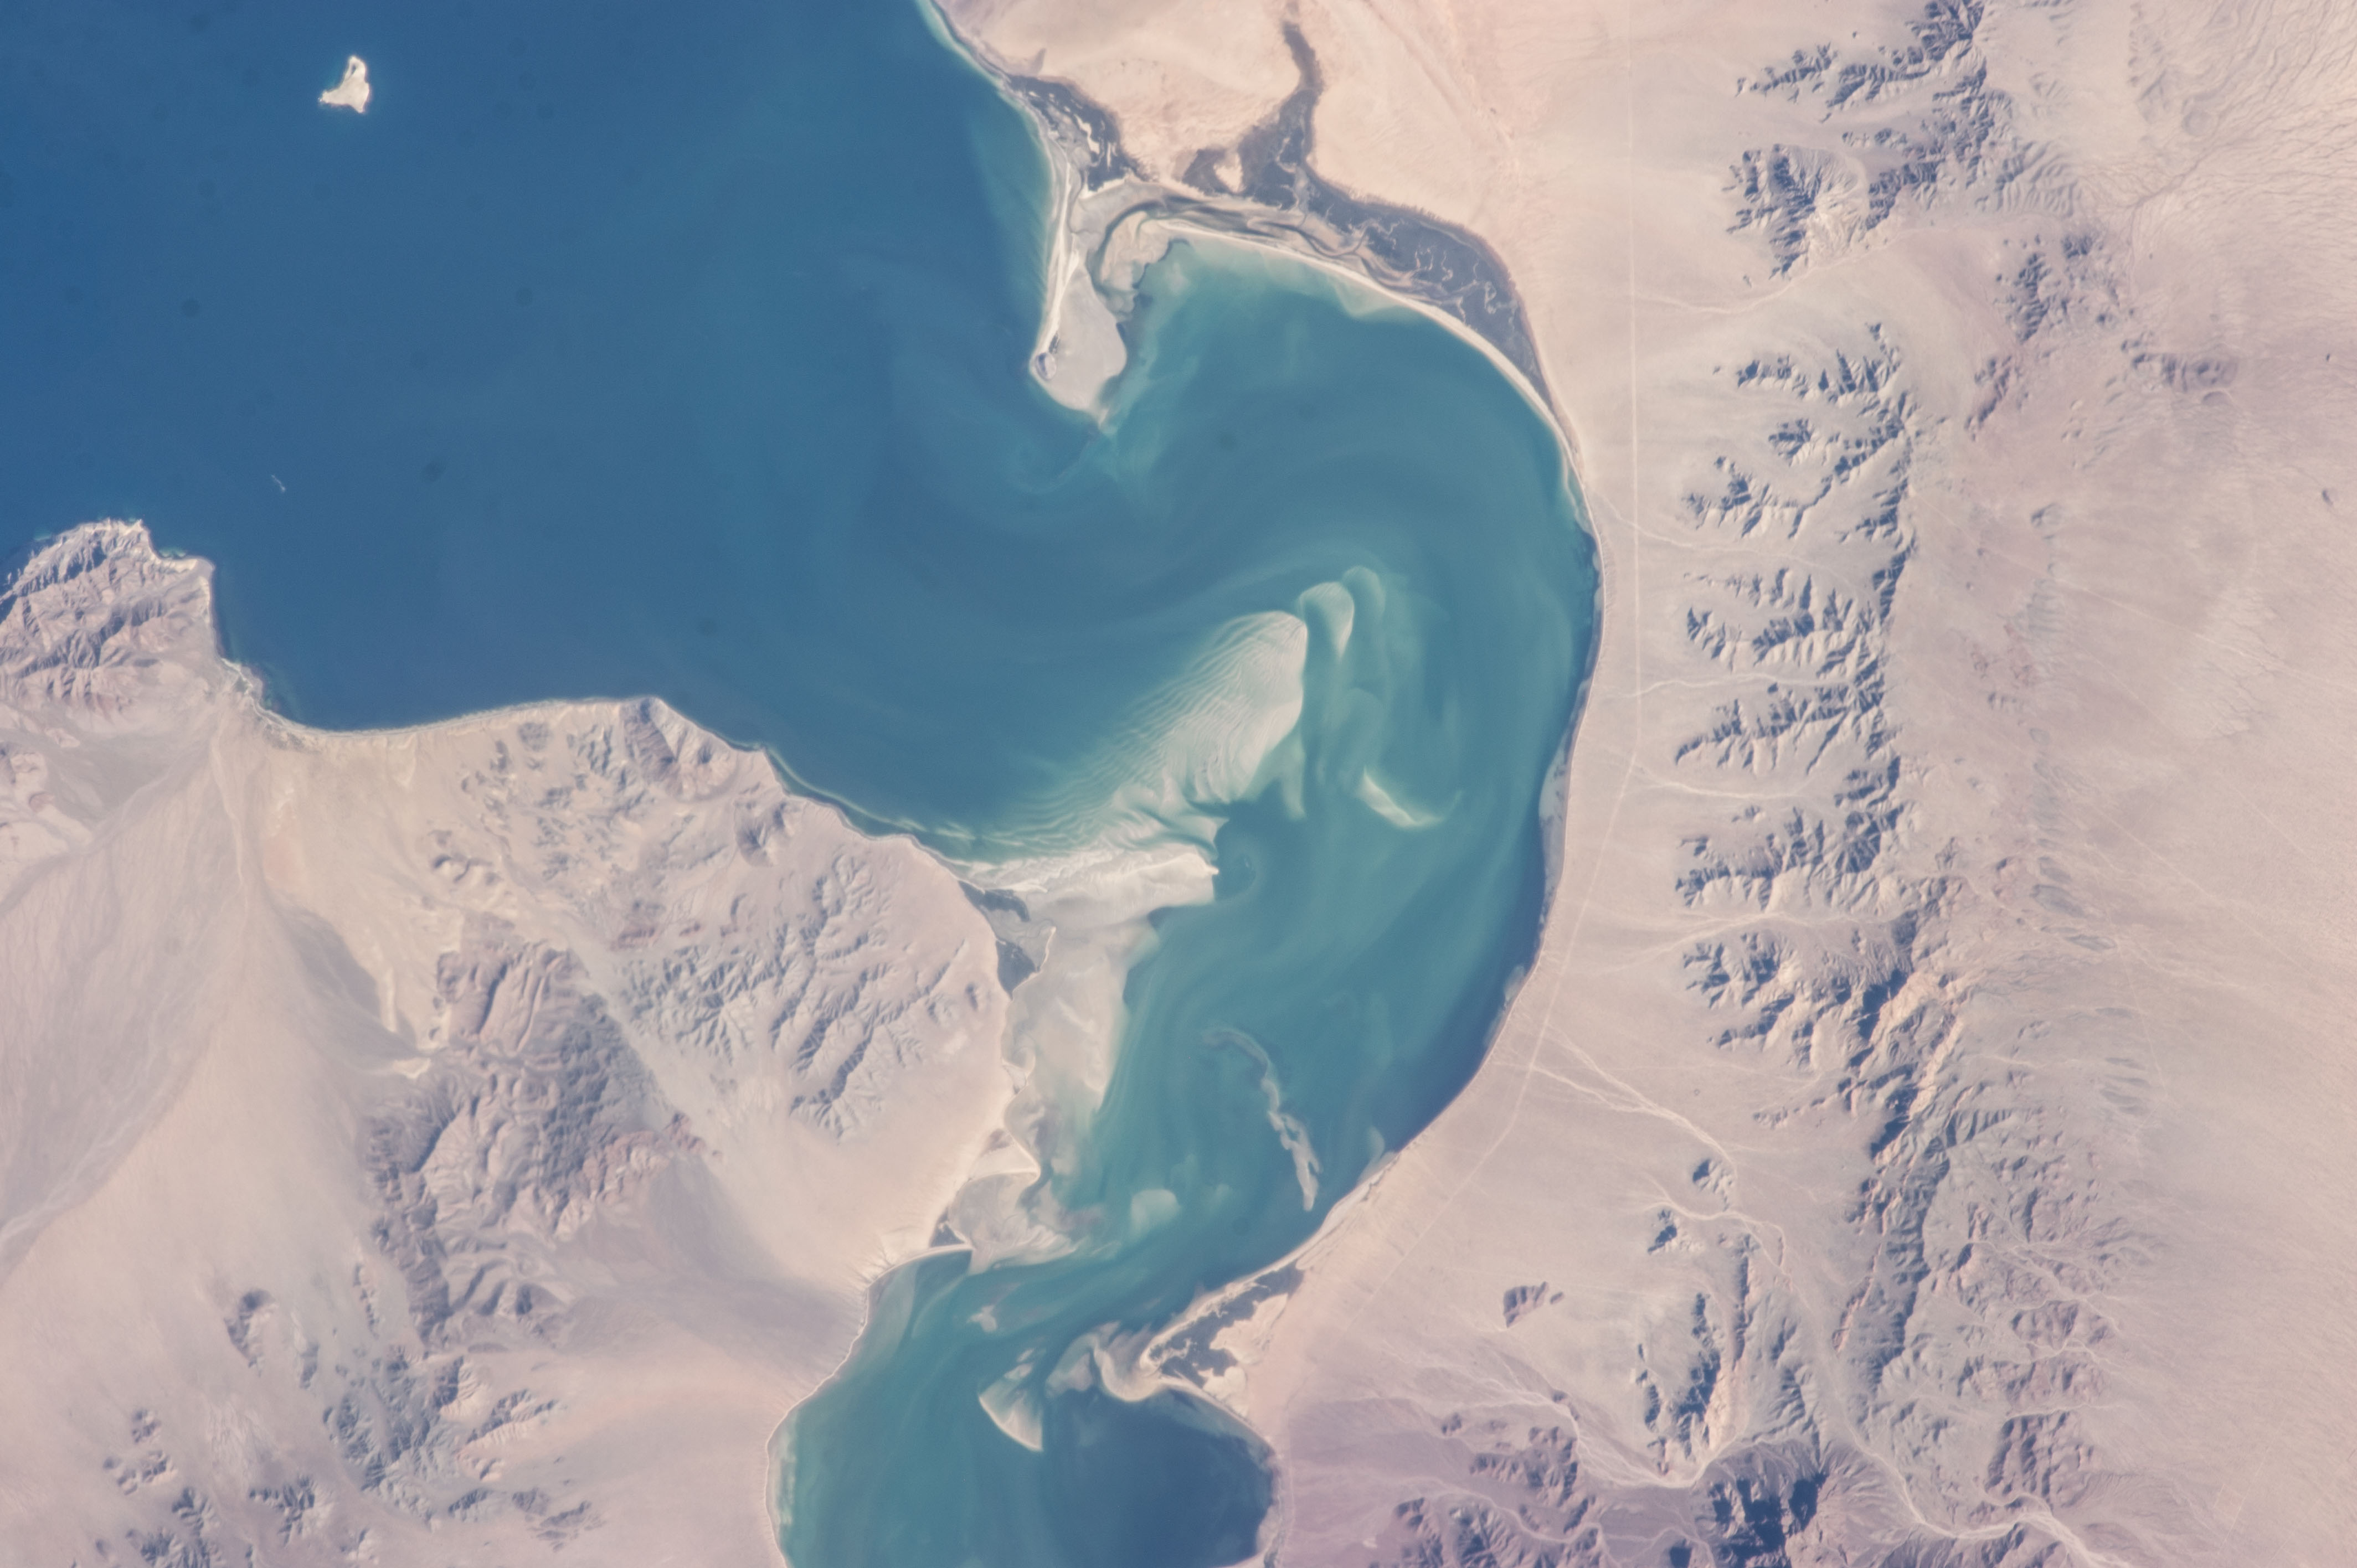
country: MEXICO
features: IISLMEXICA, GULF OF CALIFORNIA, SONORA, IA,ISLA TIBURON, GULF OF CALIFORNIA, SONORA MEXICO,CABO TEPOCA
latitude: 29.3
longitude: -112.3
